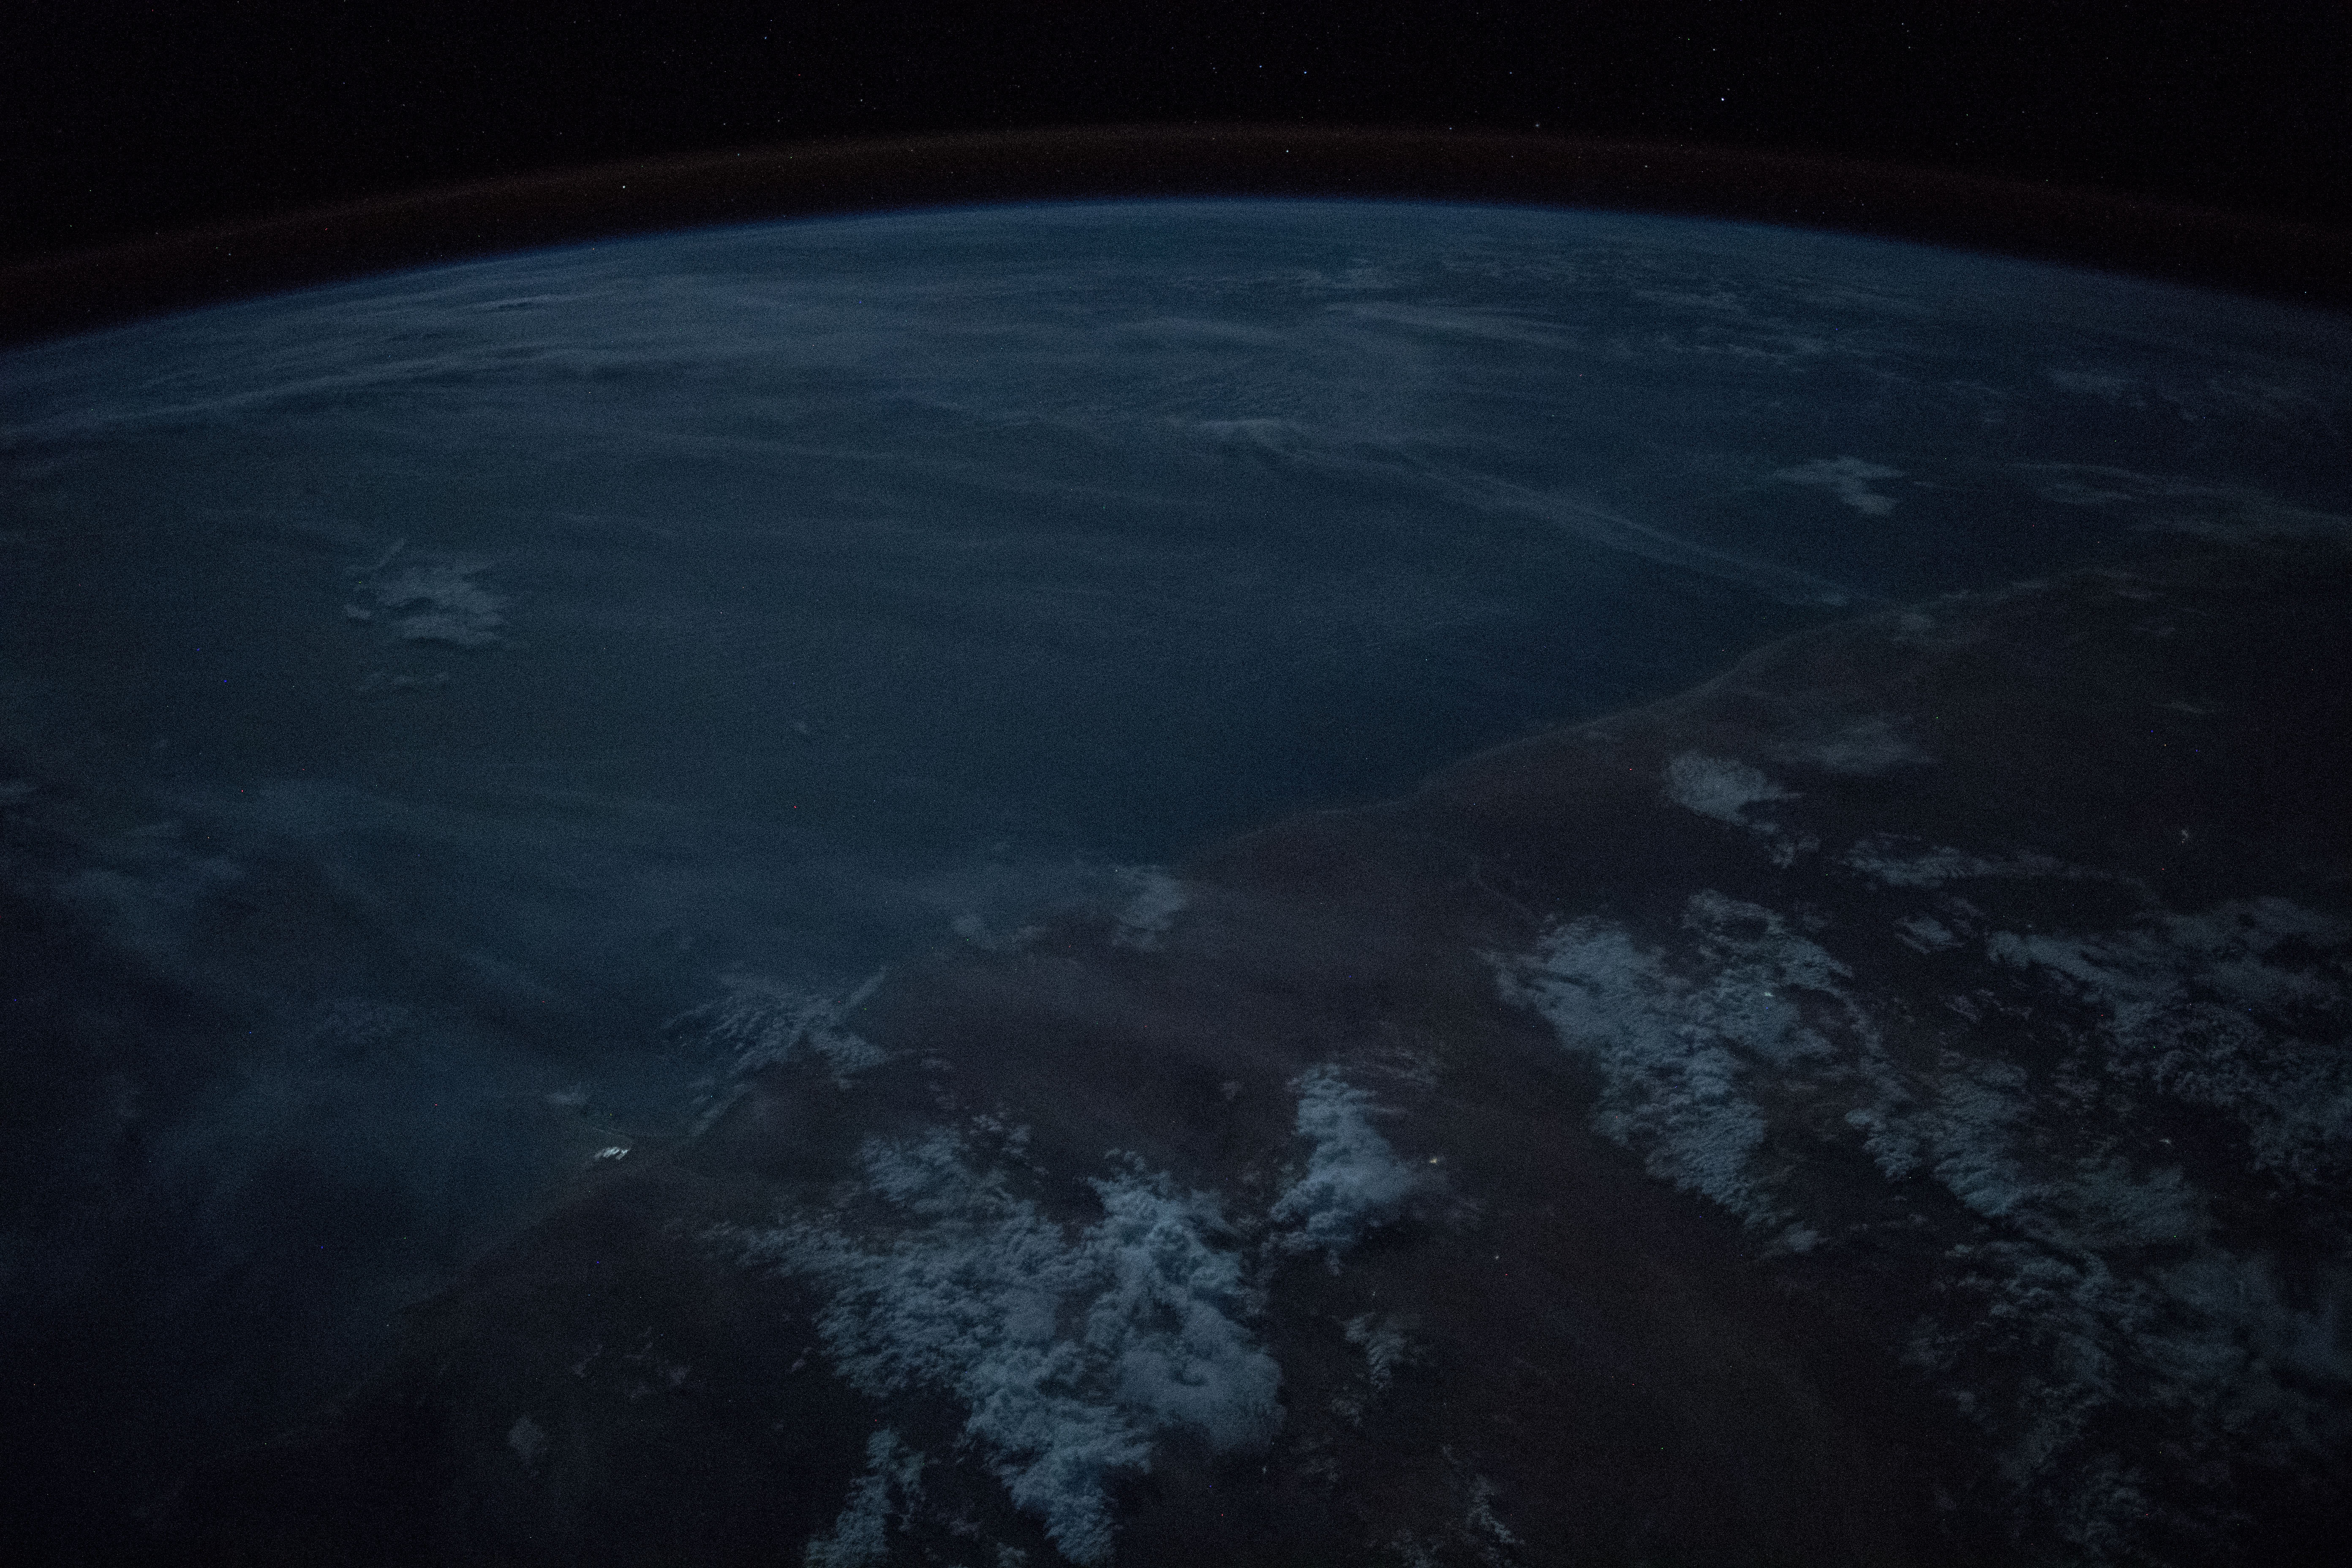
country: SOMALIA
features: EYL CITY, EYL PARK, BANDAR BEYLA TOWN, HAFUN TOWN, NIGHT, EARTH LIMB
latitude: 7.4
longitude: 50.0
